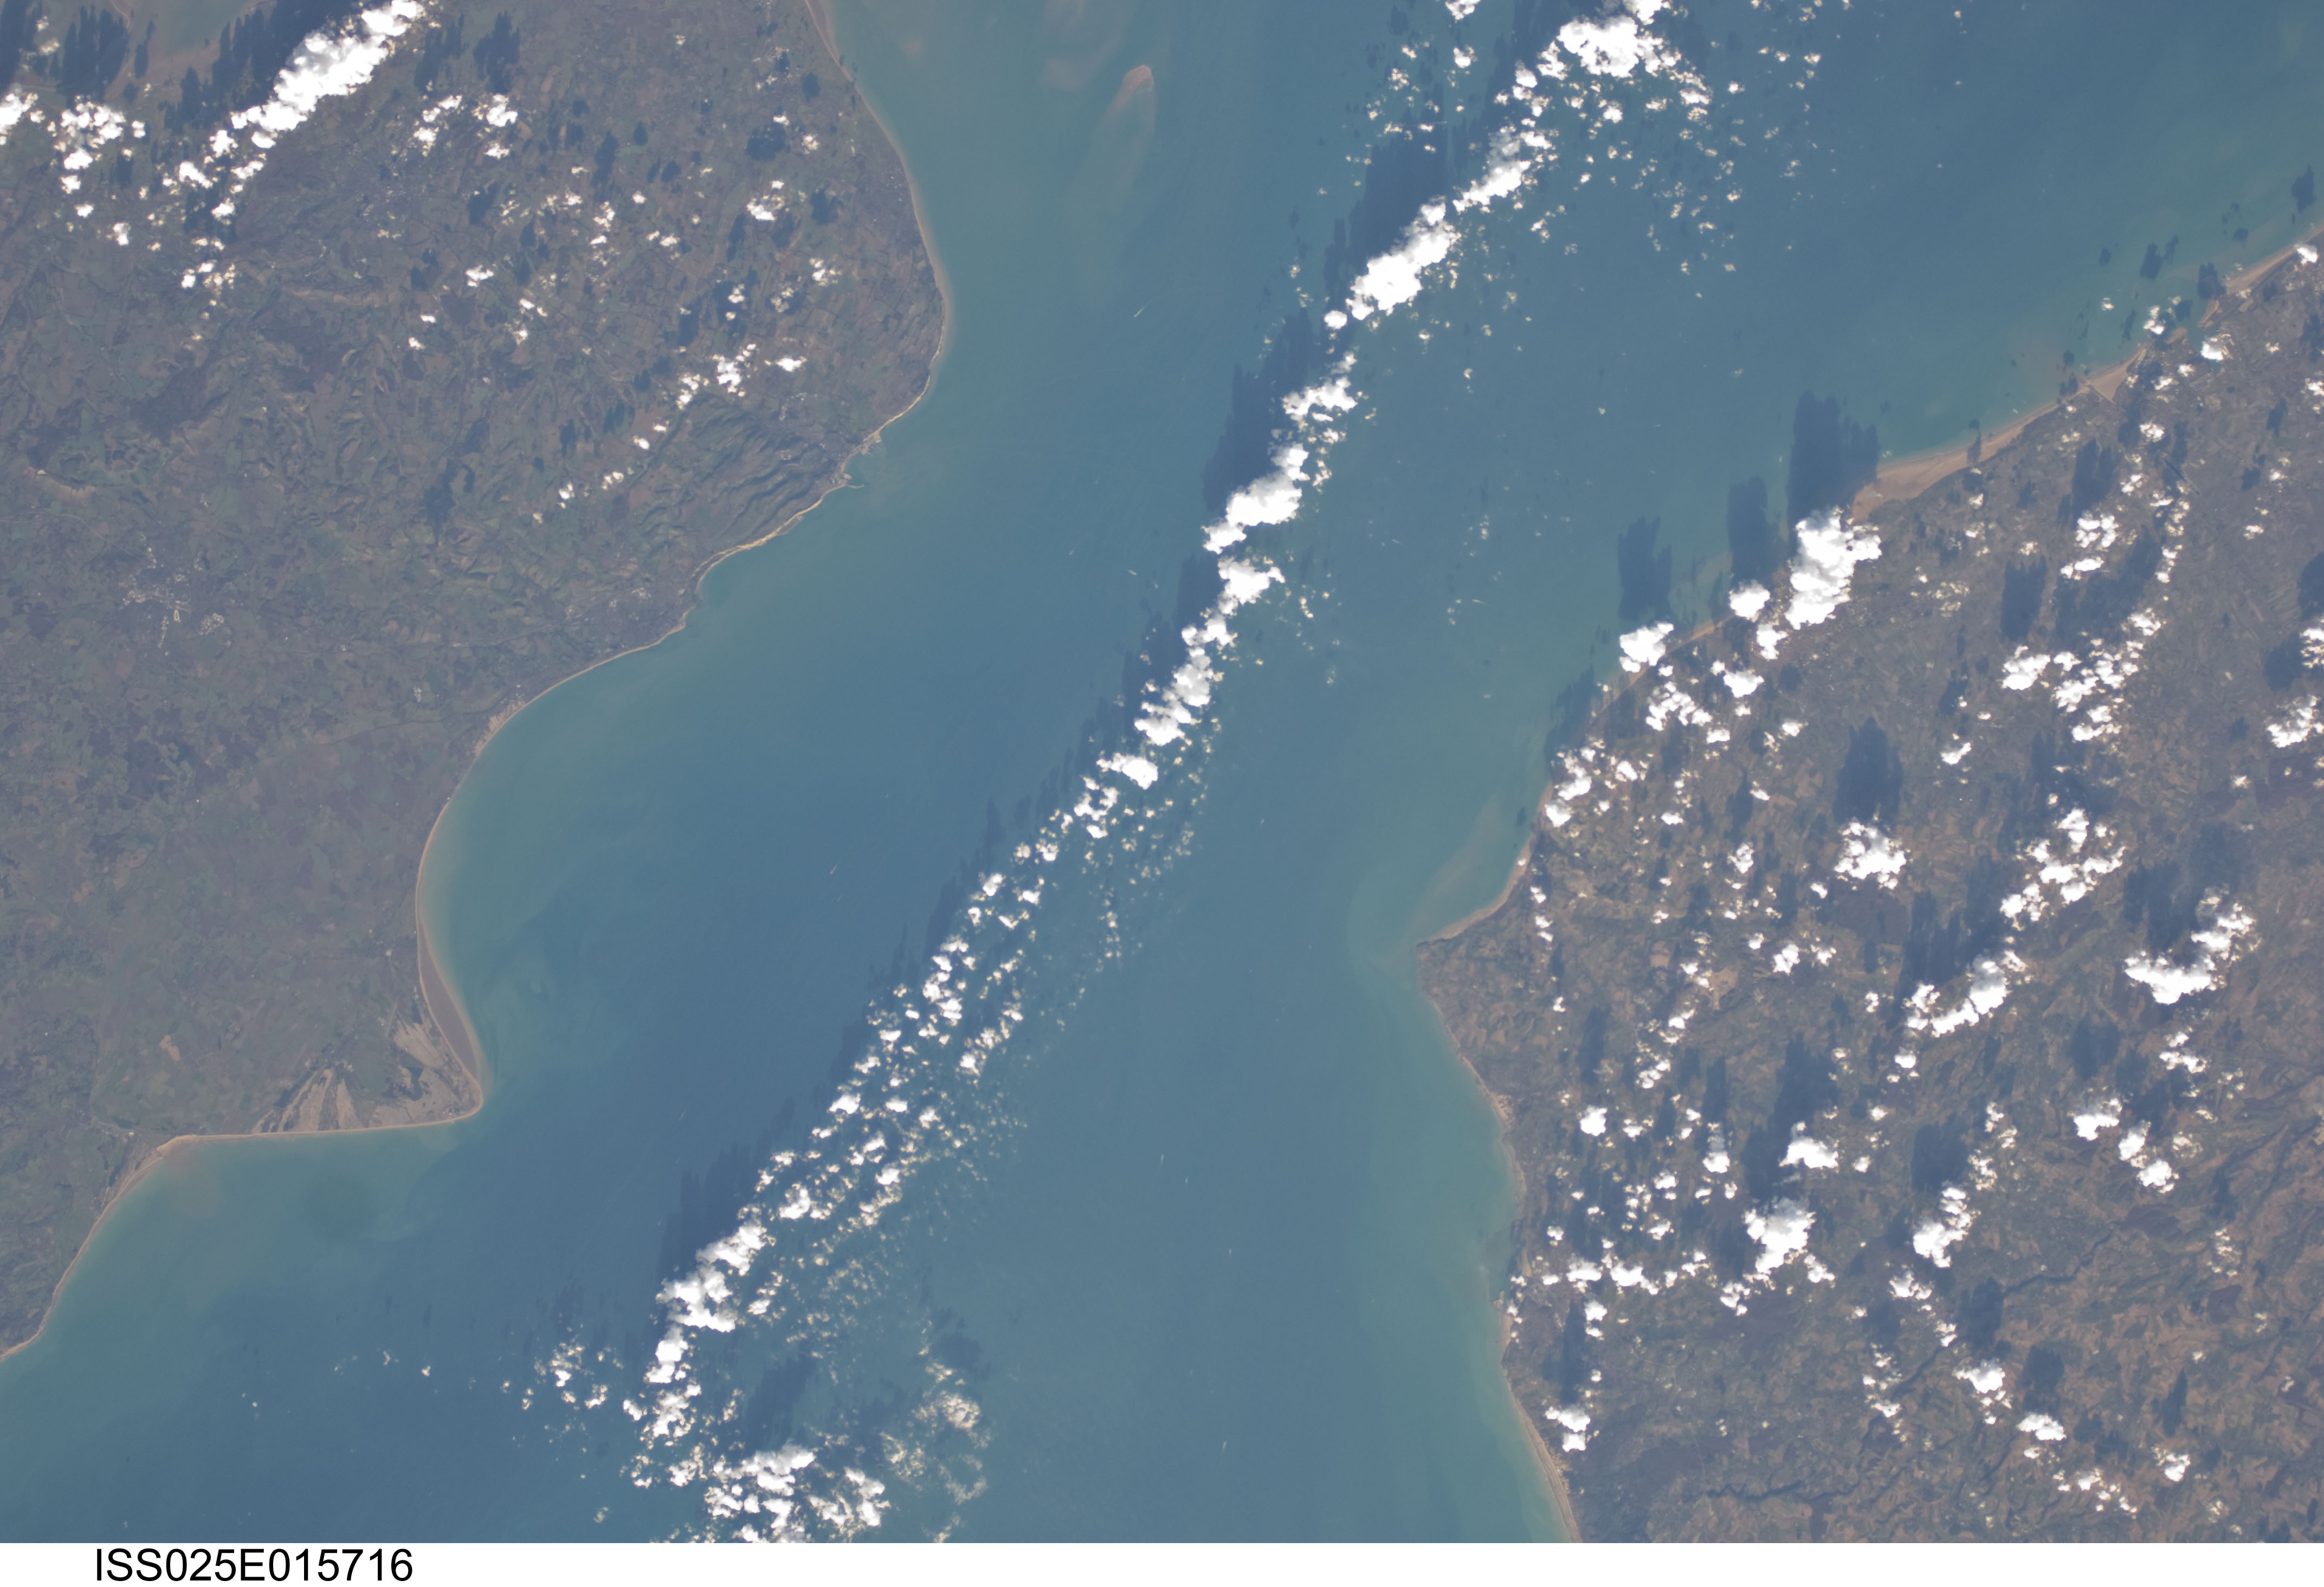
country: UK-ENGLAND
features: O.
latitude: 51.0
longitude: 1.5
